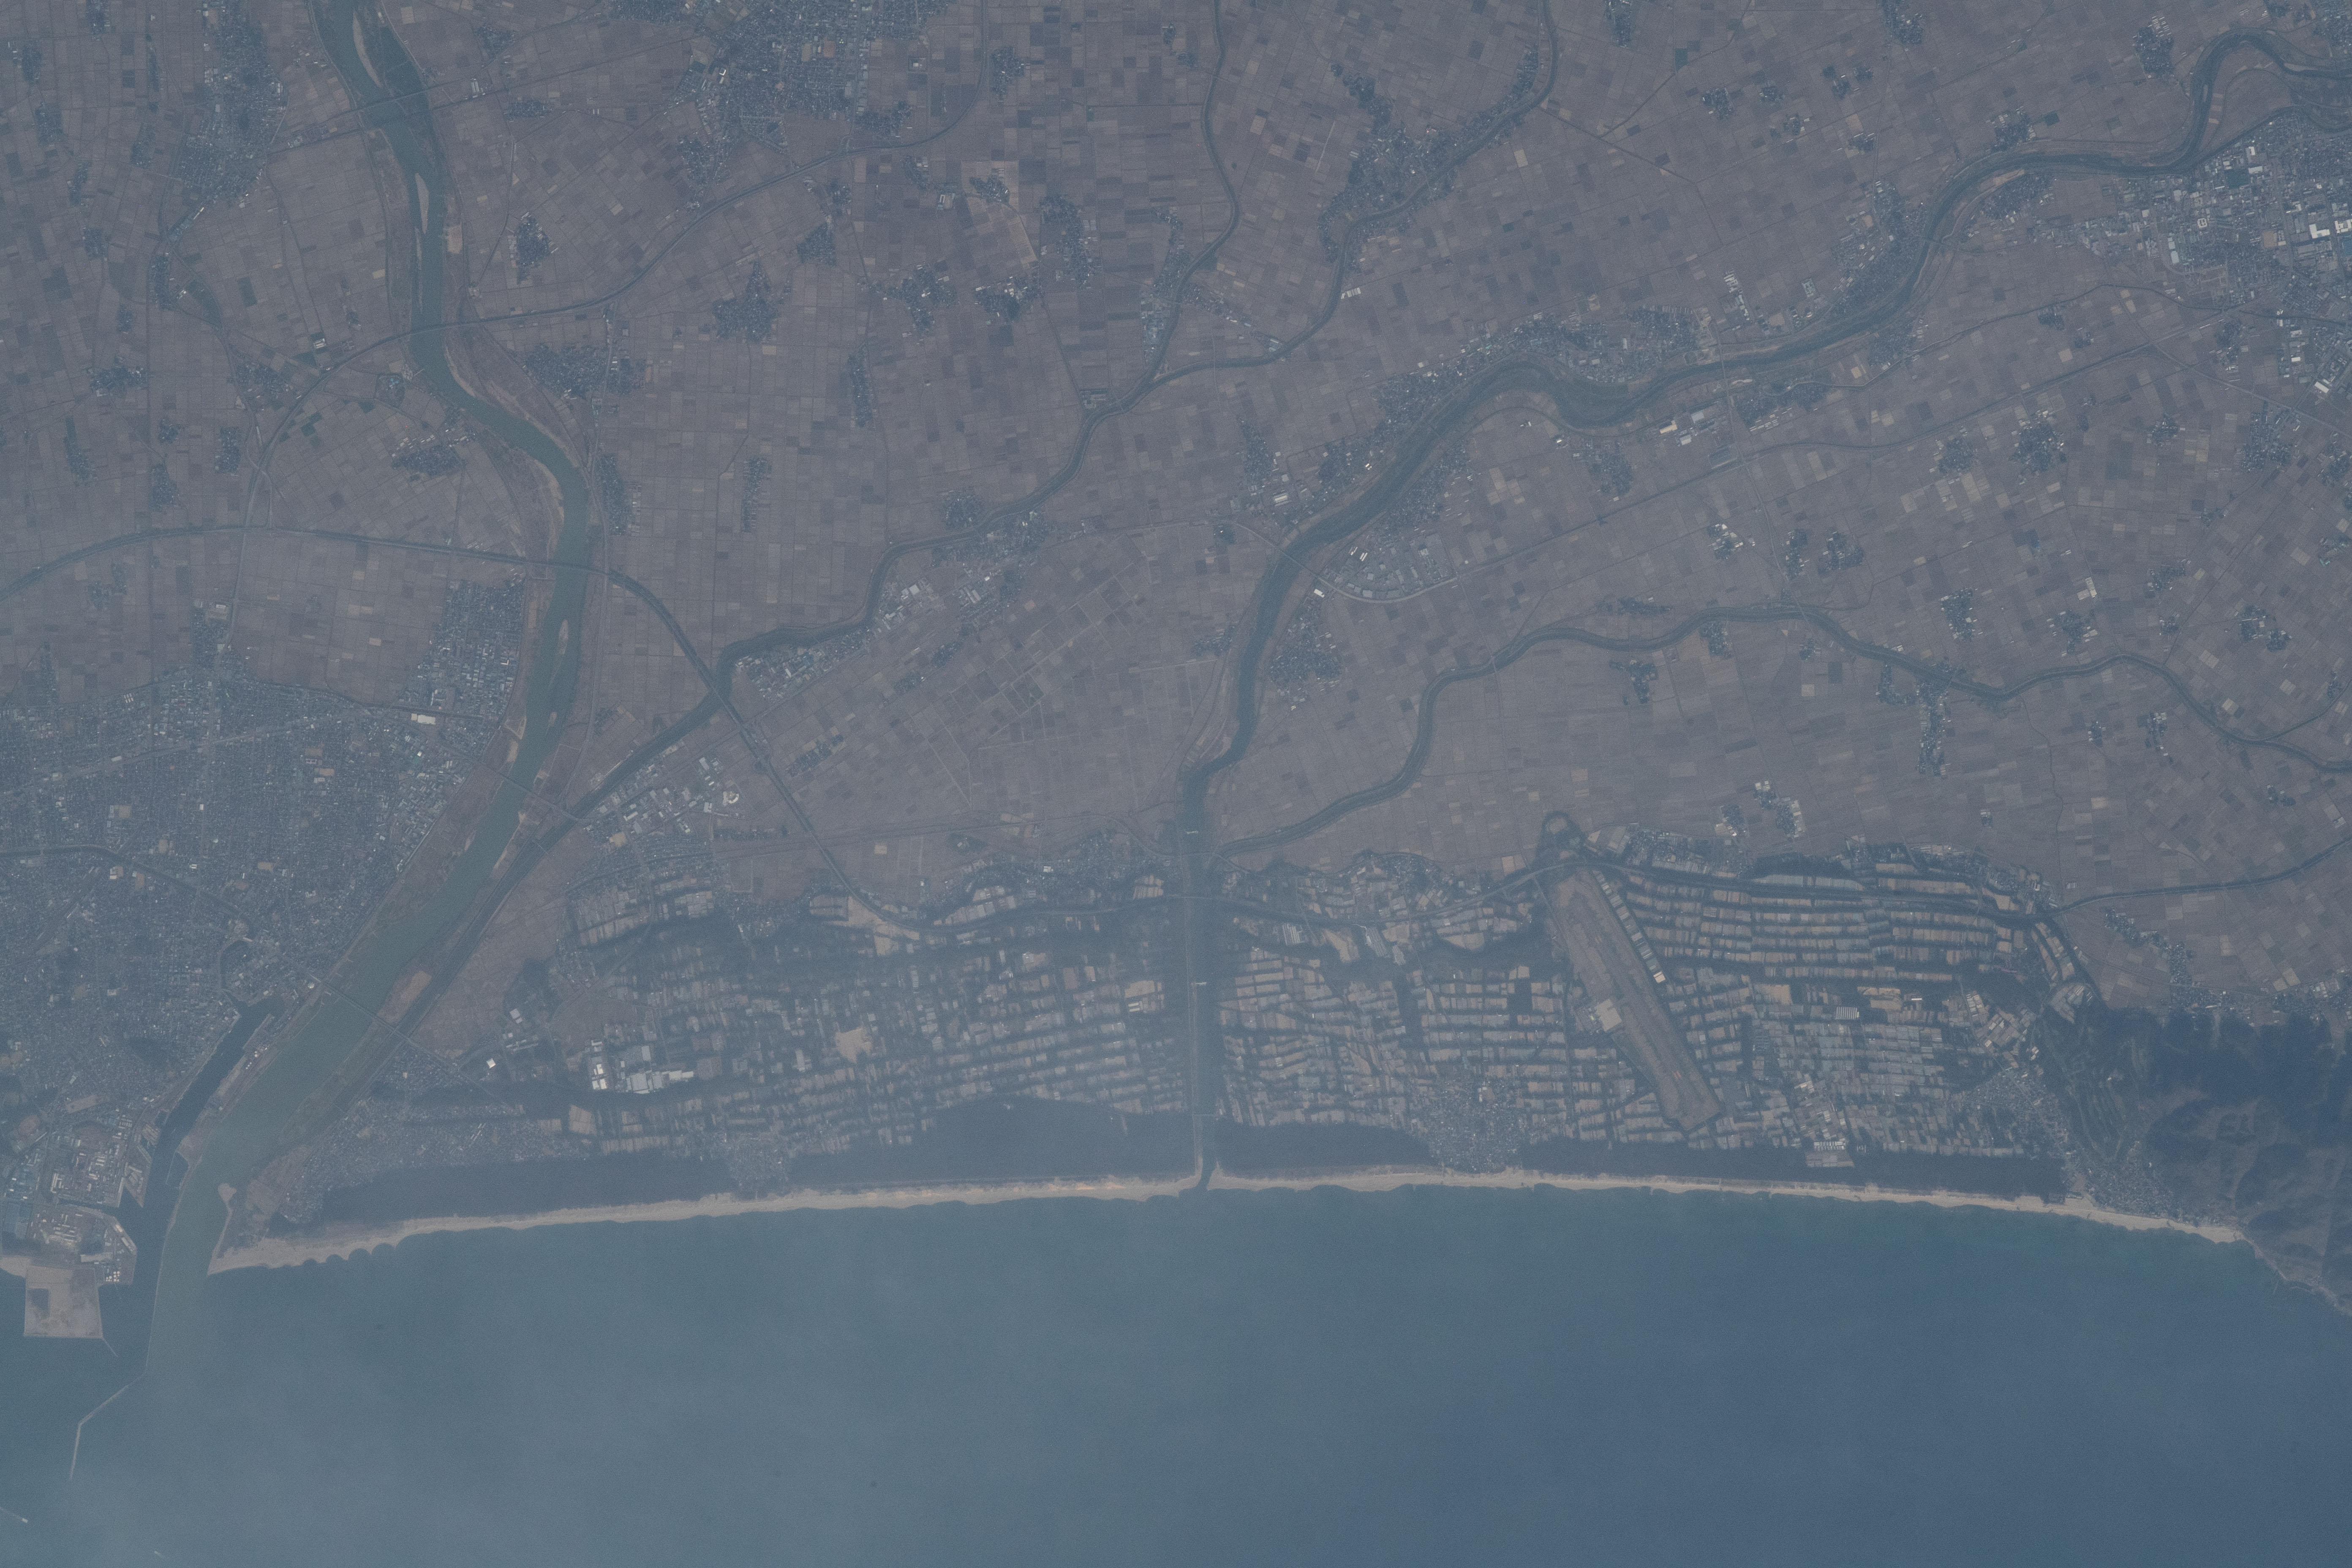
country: JAPAN
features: SHONAI AIRPORT, AKA RIVER, OYAMA RIVER, MOGAMI RIVER, KYODEN RIVER, SAKATA CITY
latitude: 38.8
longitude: 139.8
